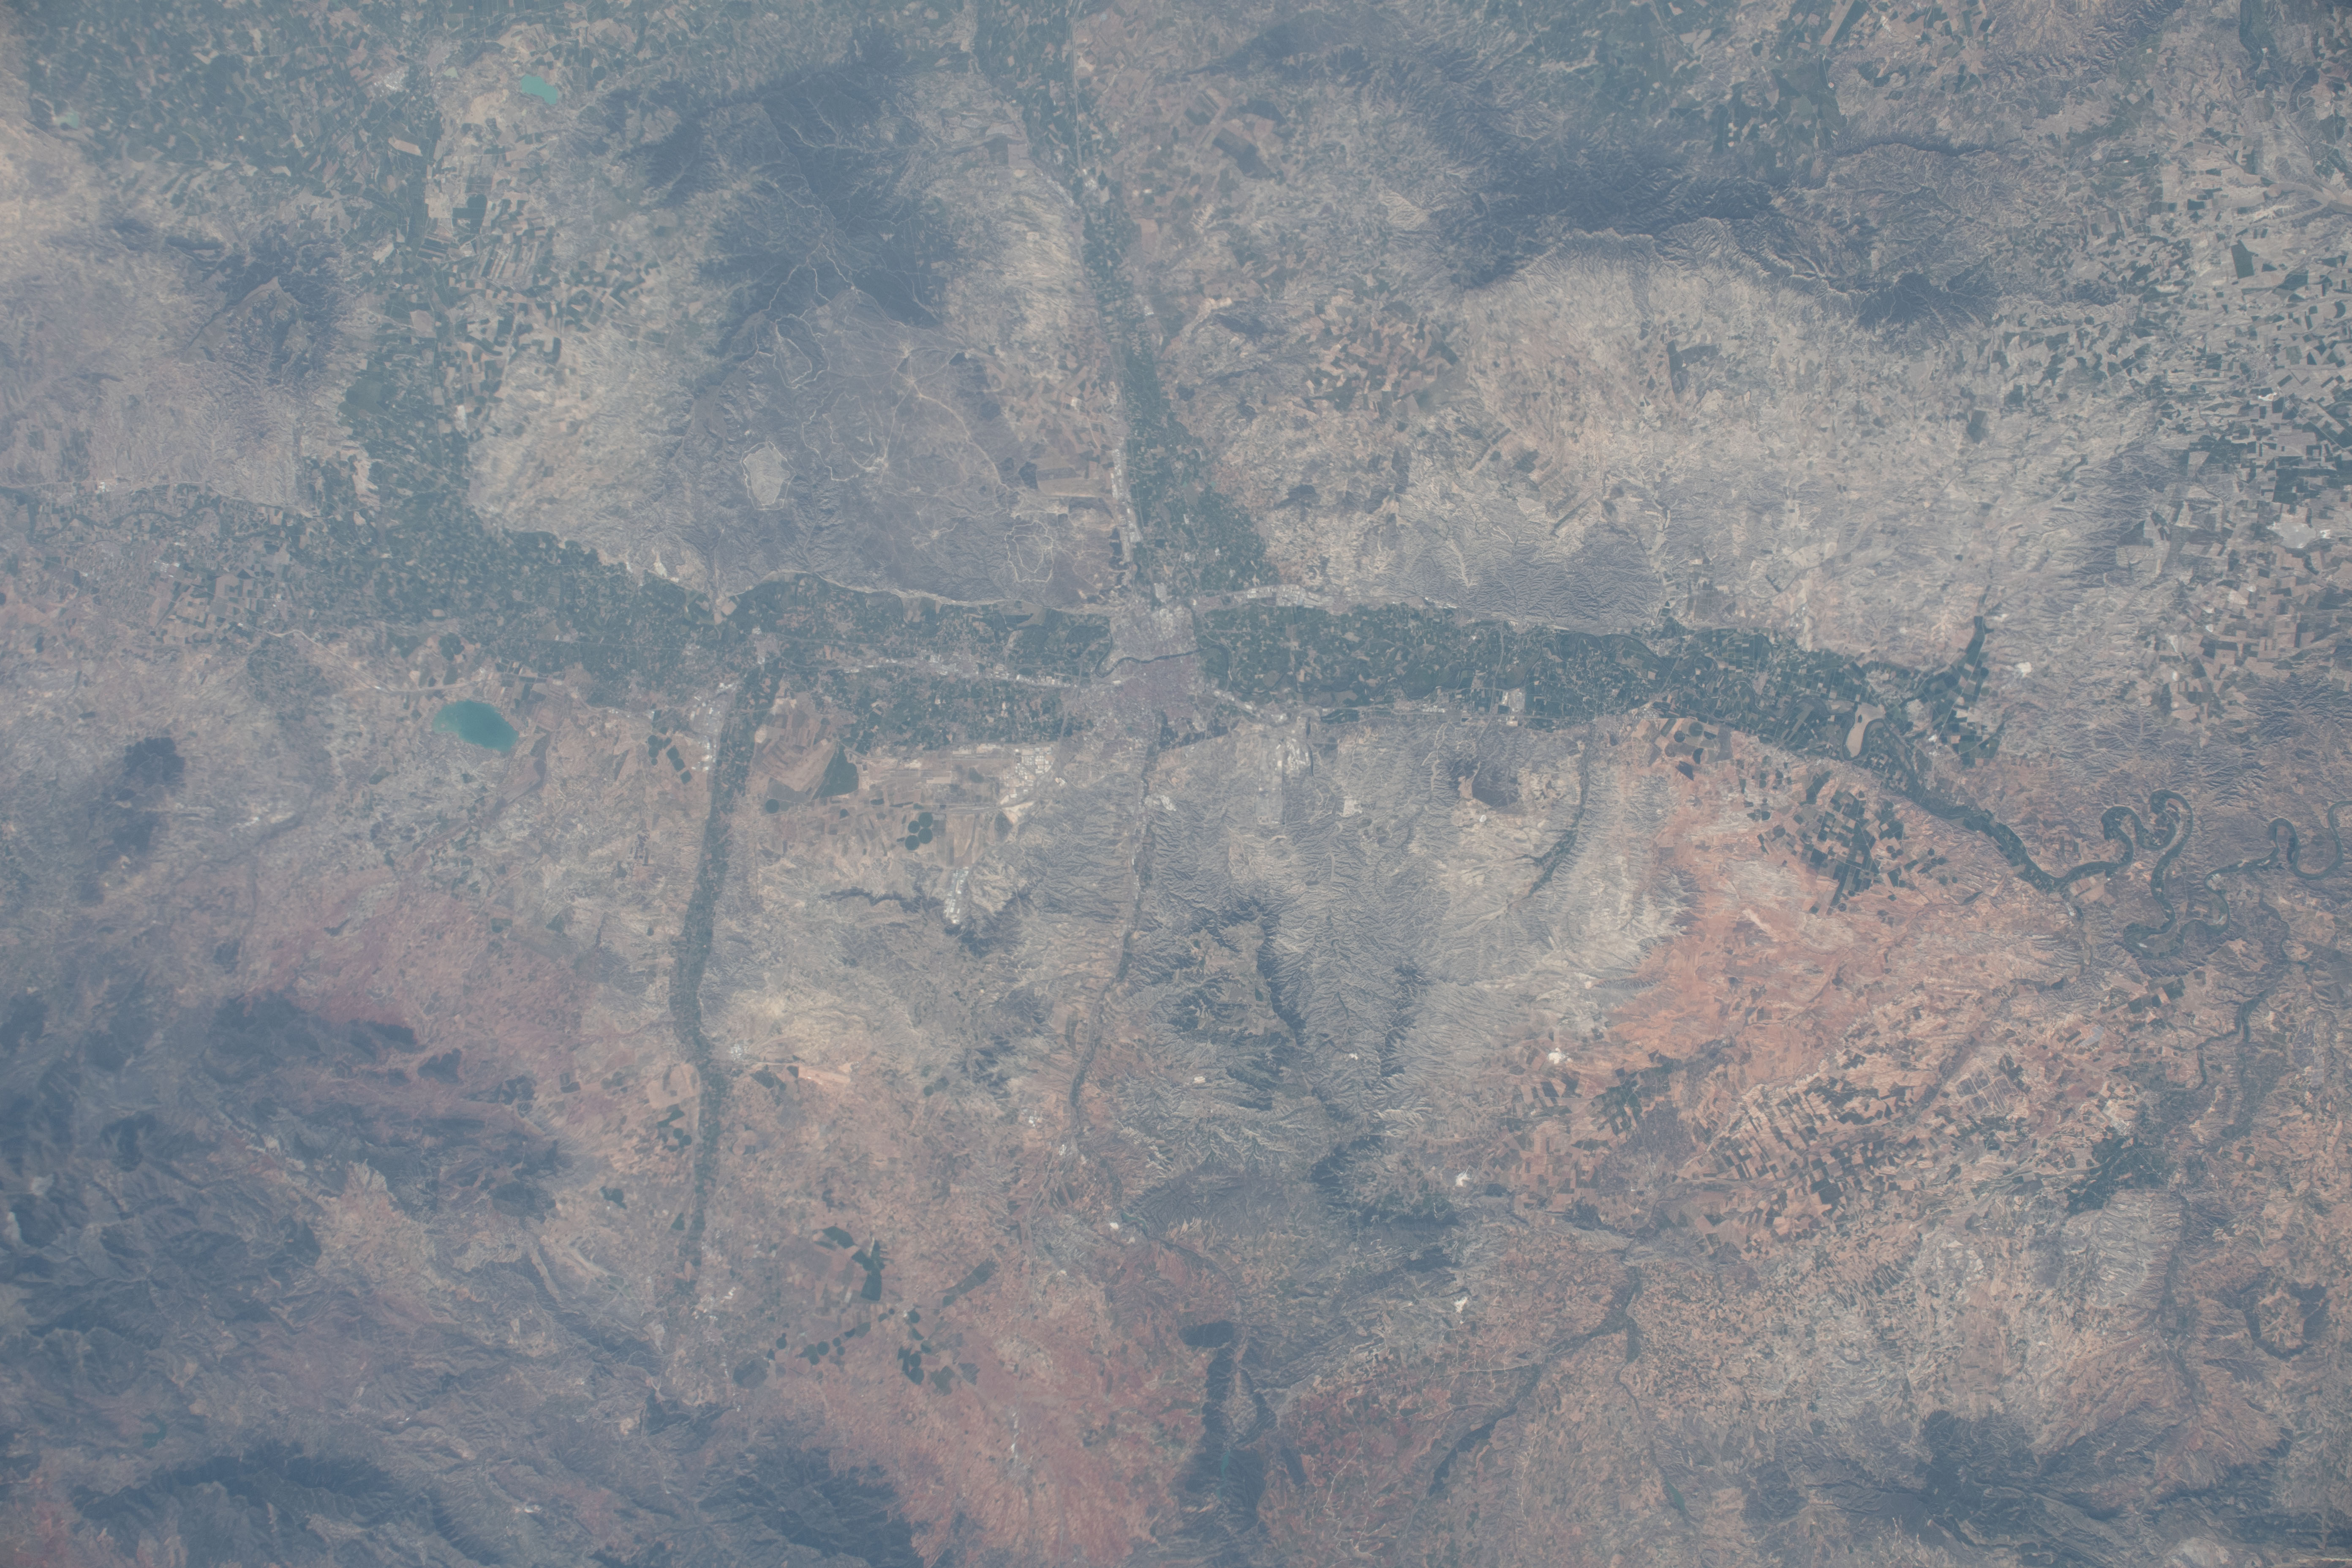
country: SPAIN
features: AGRICULTURAL PLOT
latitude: 41.6
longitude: -0.9
